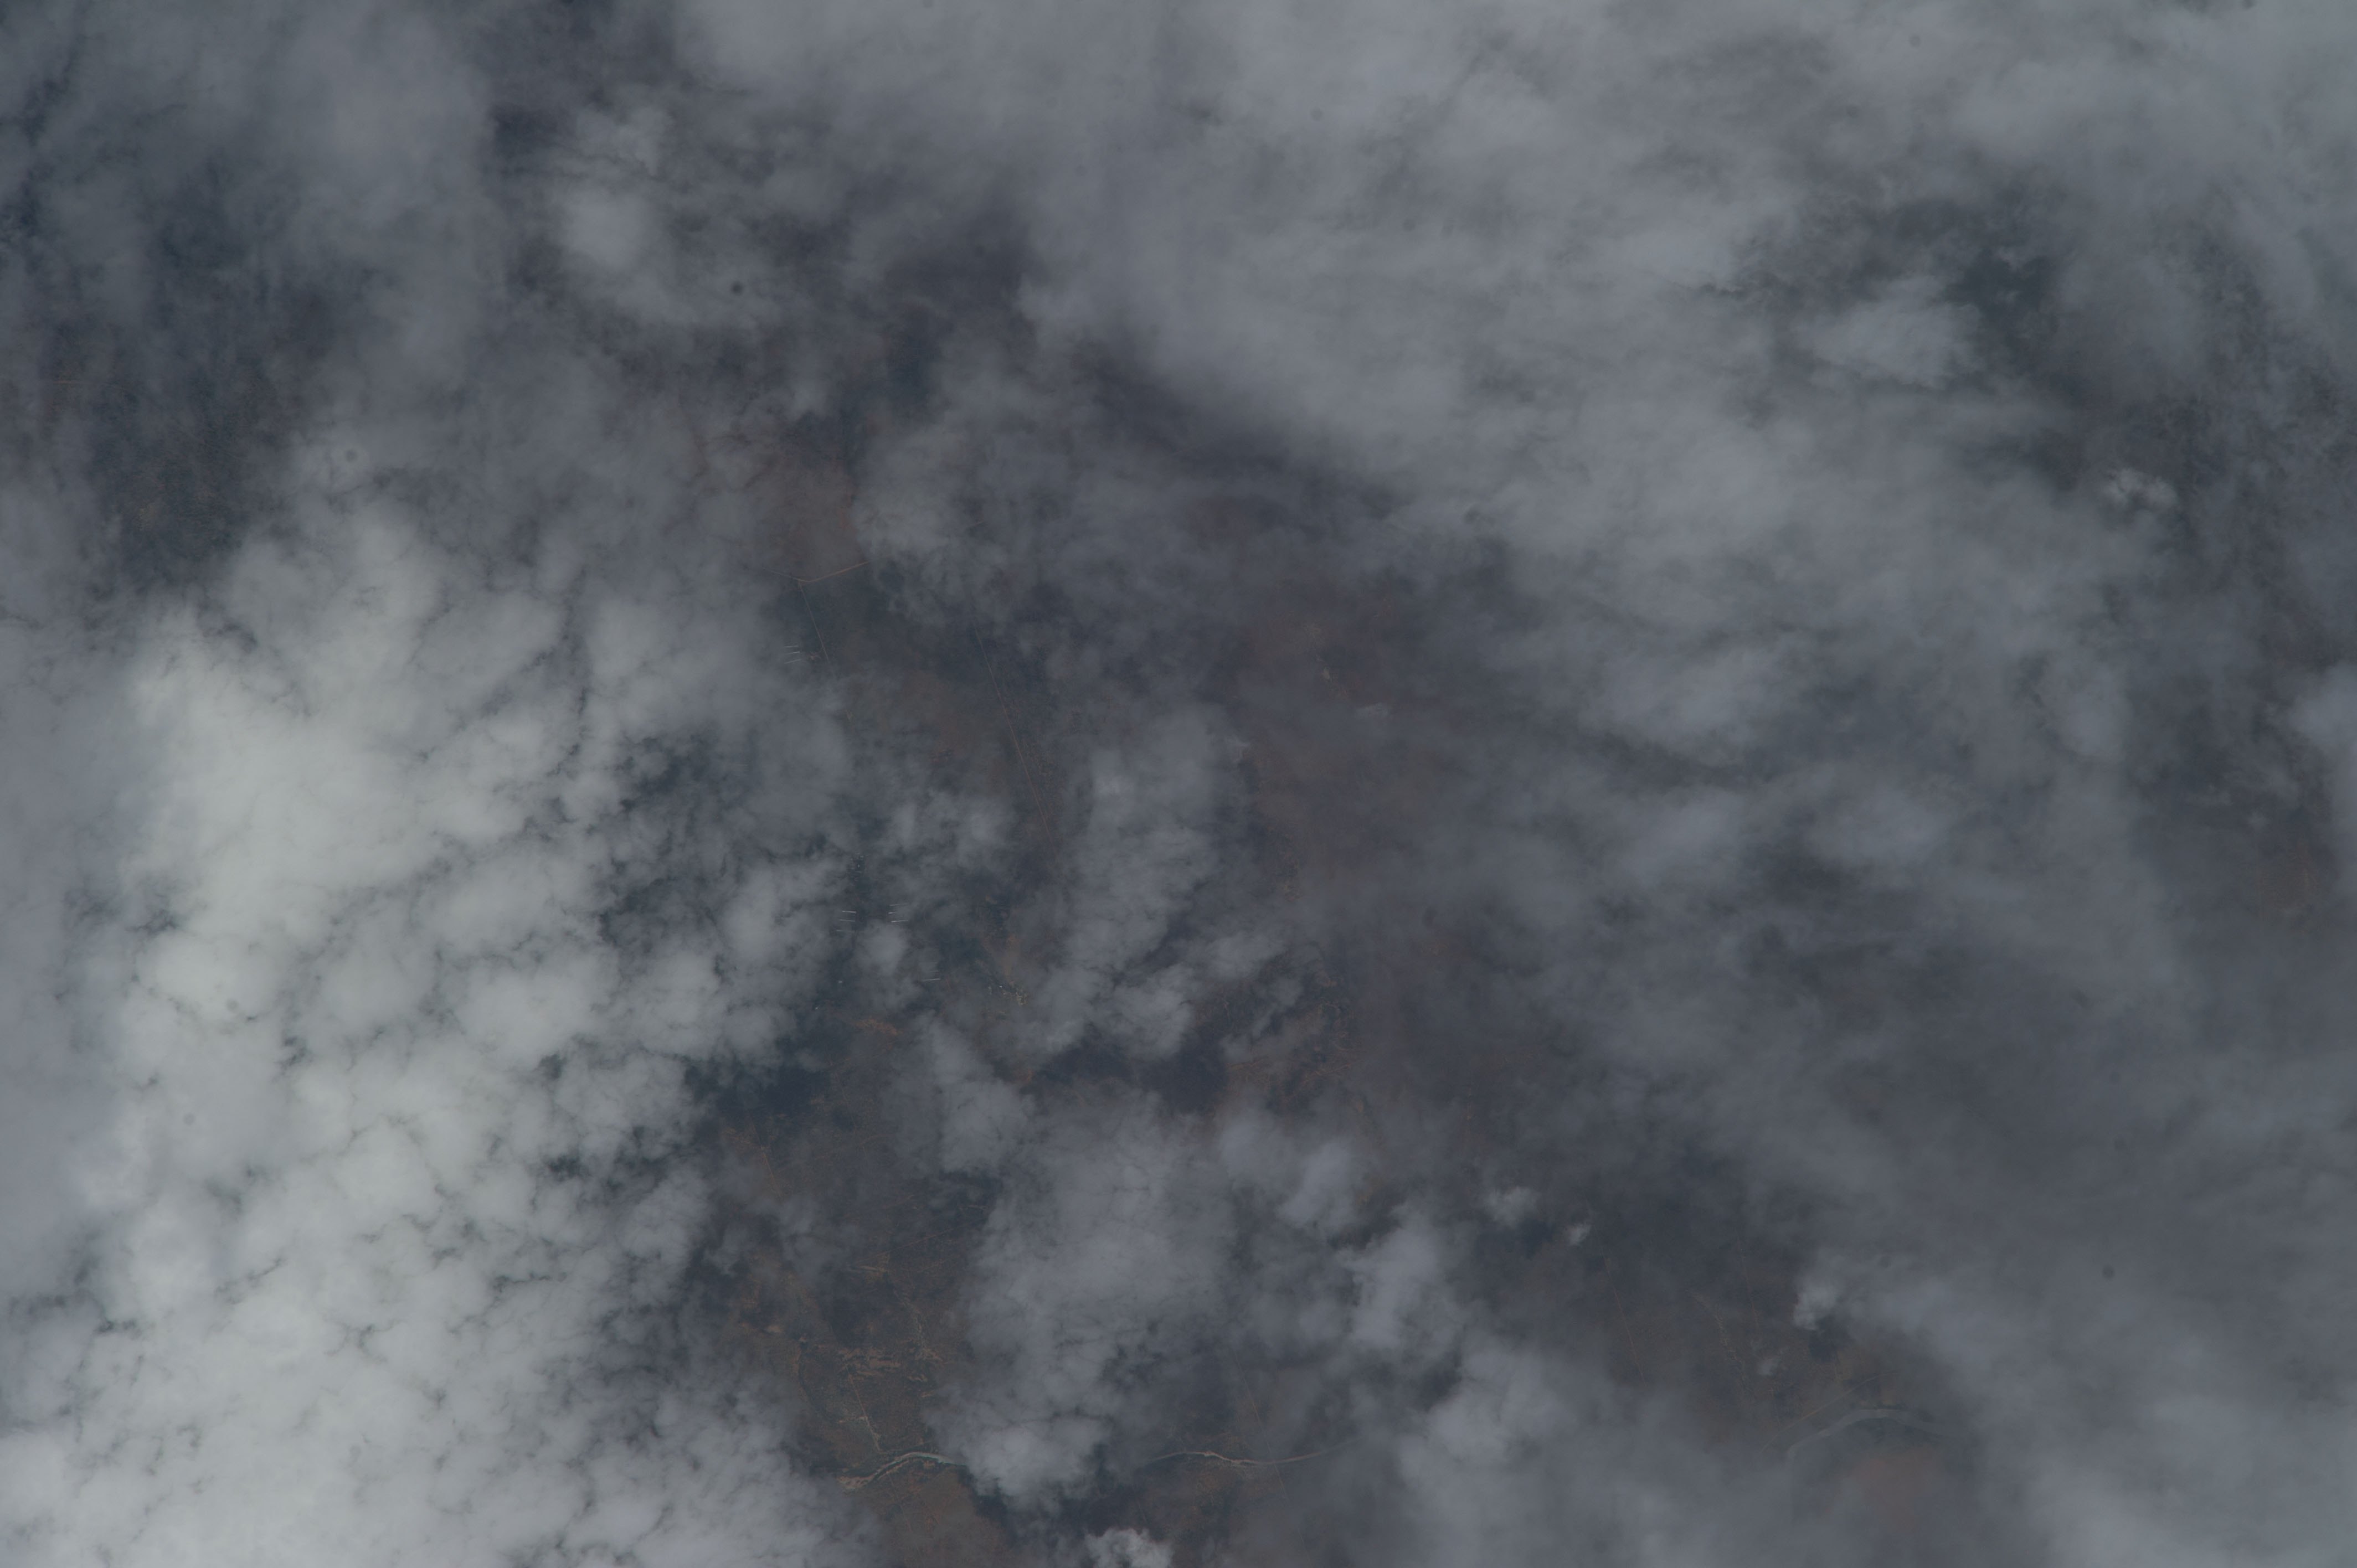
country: BOTSWANA
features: UMGWENYA RIVER DRAINAGE, ROAD
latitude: -22.5
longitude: 28.3
